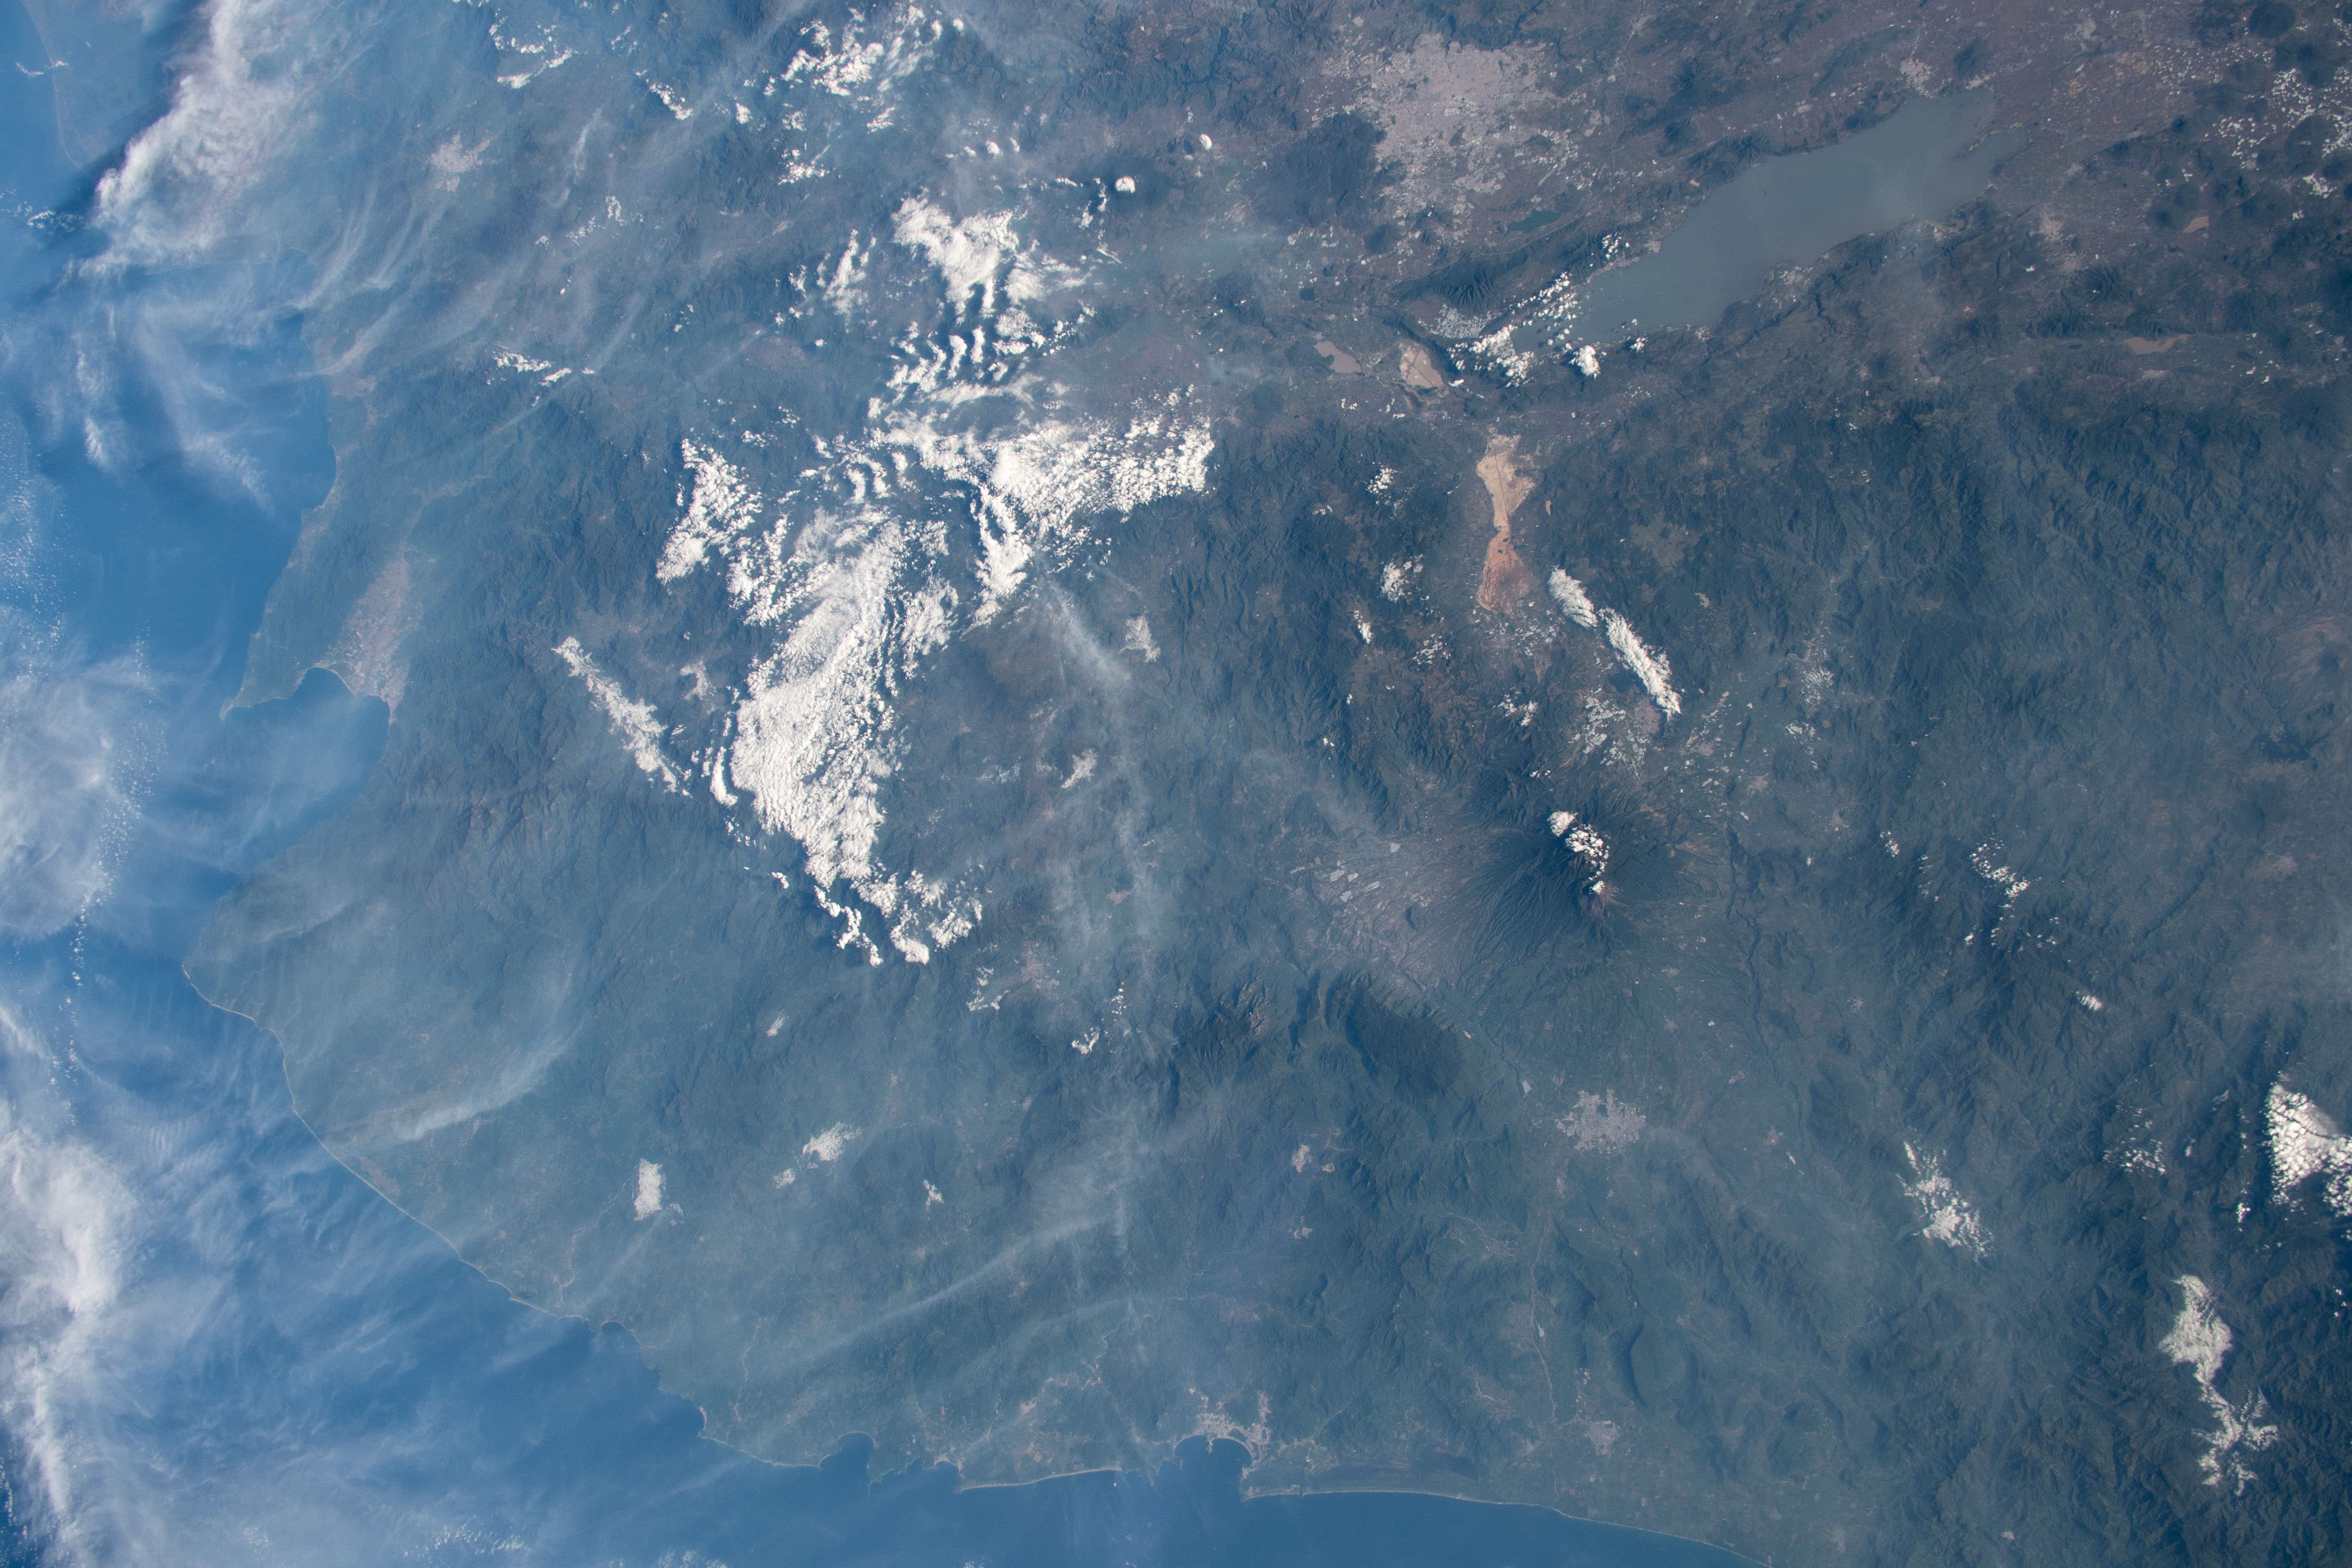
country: MEXICO
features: LAGUNA DE CHAPALA, JALISCO, LAGUNA SAYUTA, MEXICO SHORELINE
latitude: 20.0
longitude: -104.0
